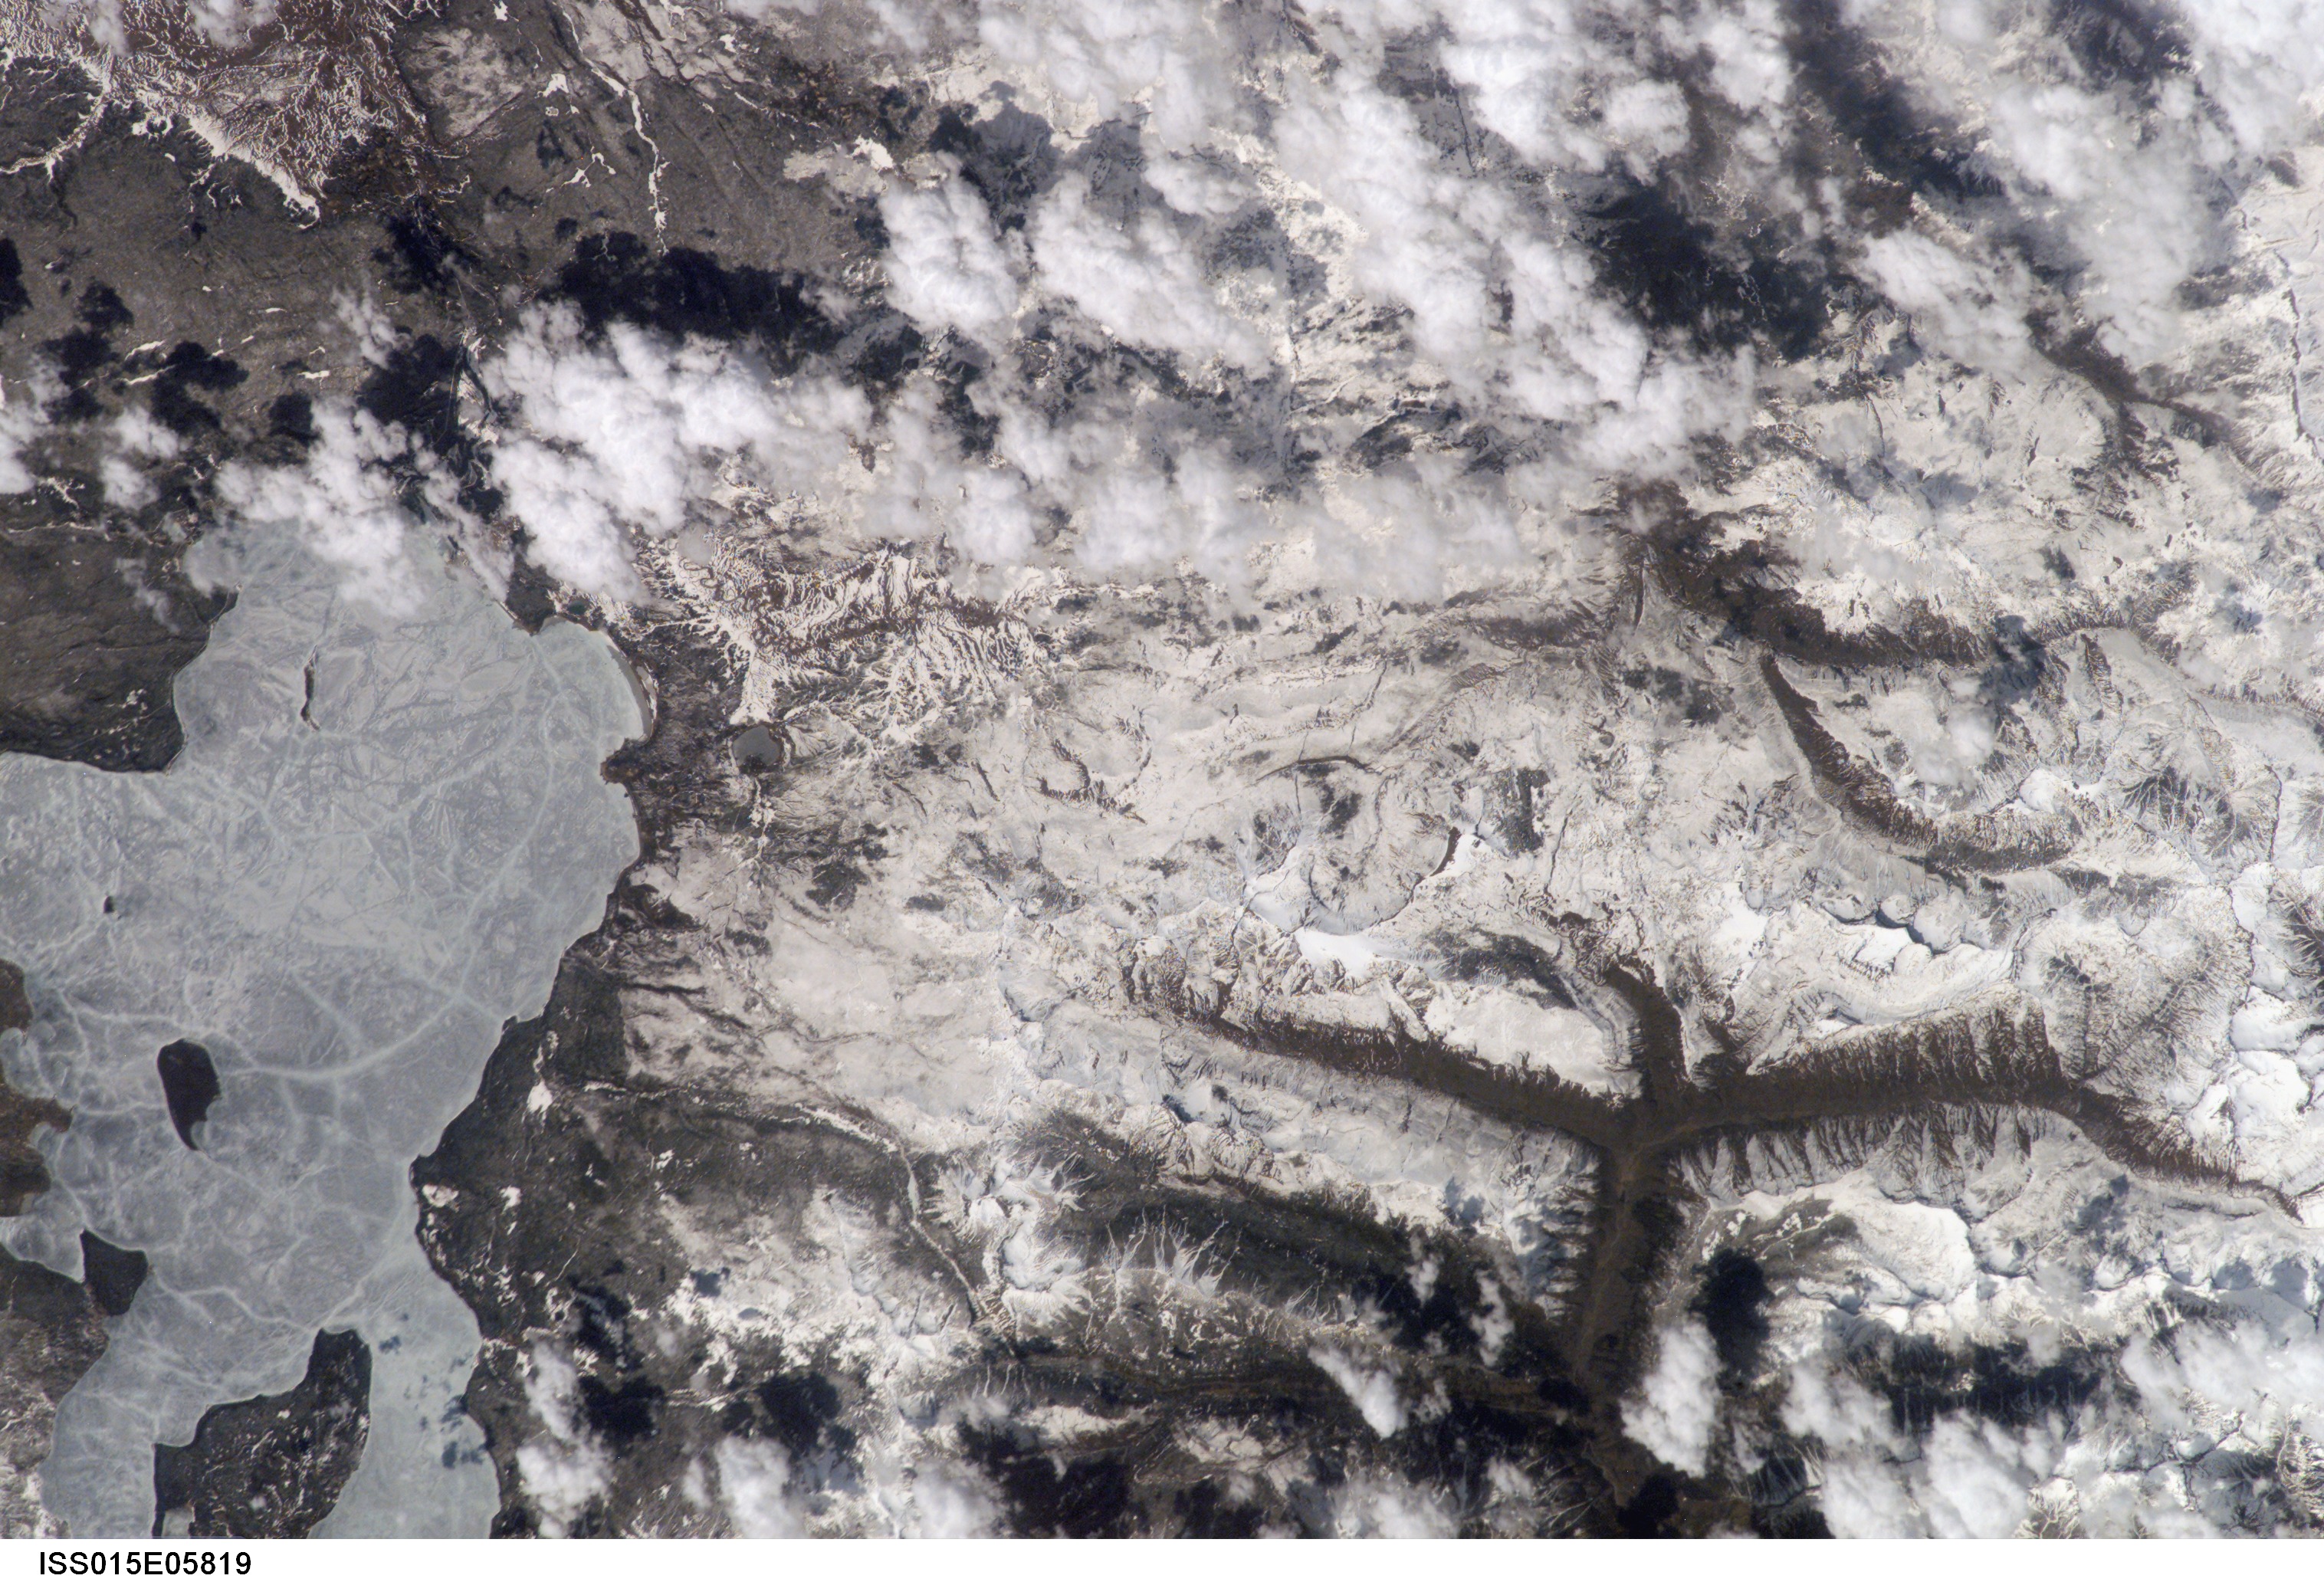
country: USA-WYOMING
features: YELLOWSTONE LAKE, ICE
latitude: 44.6
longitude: -110.1
